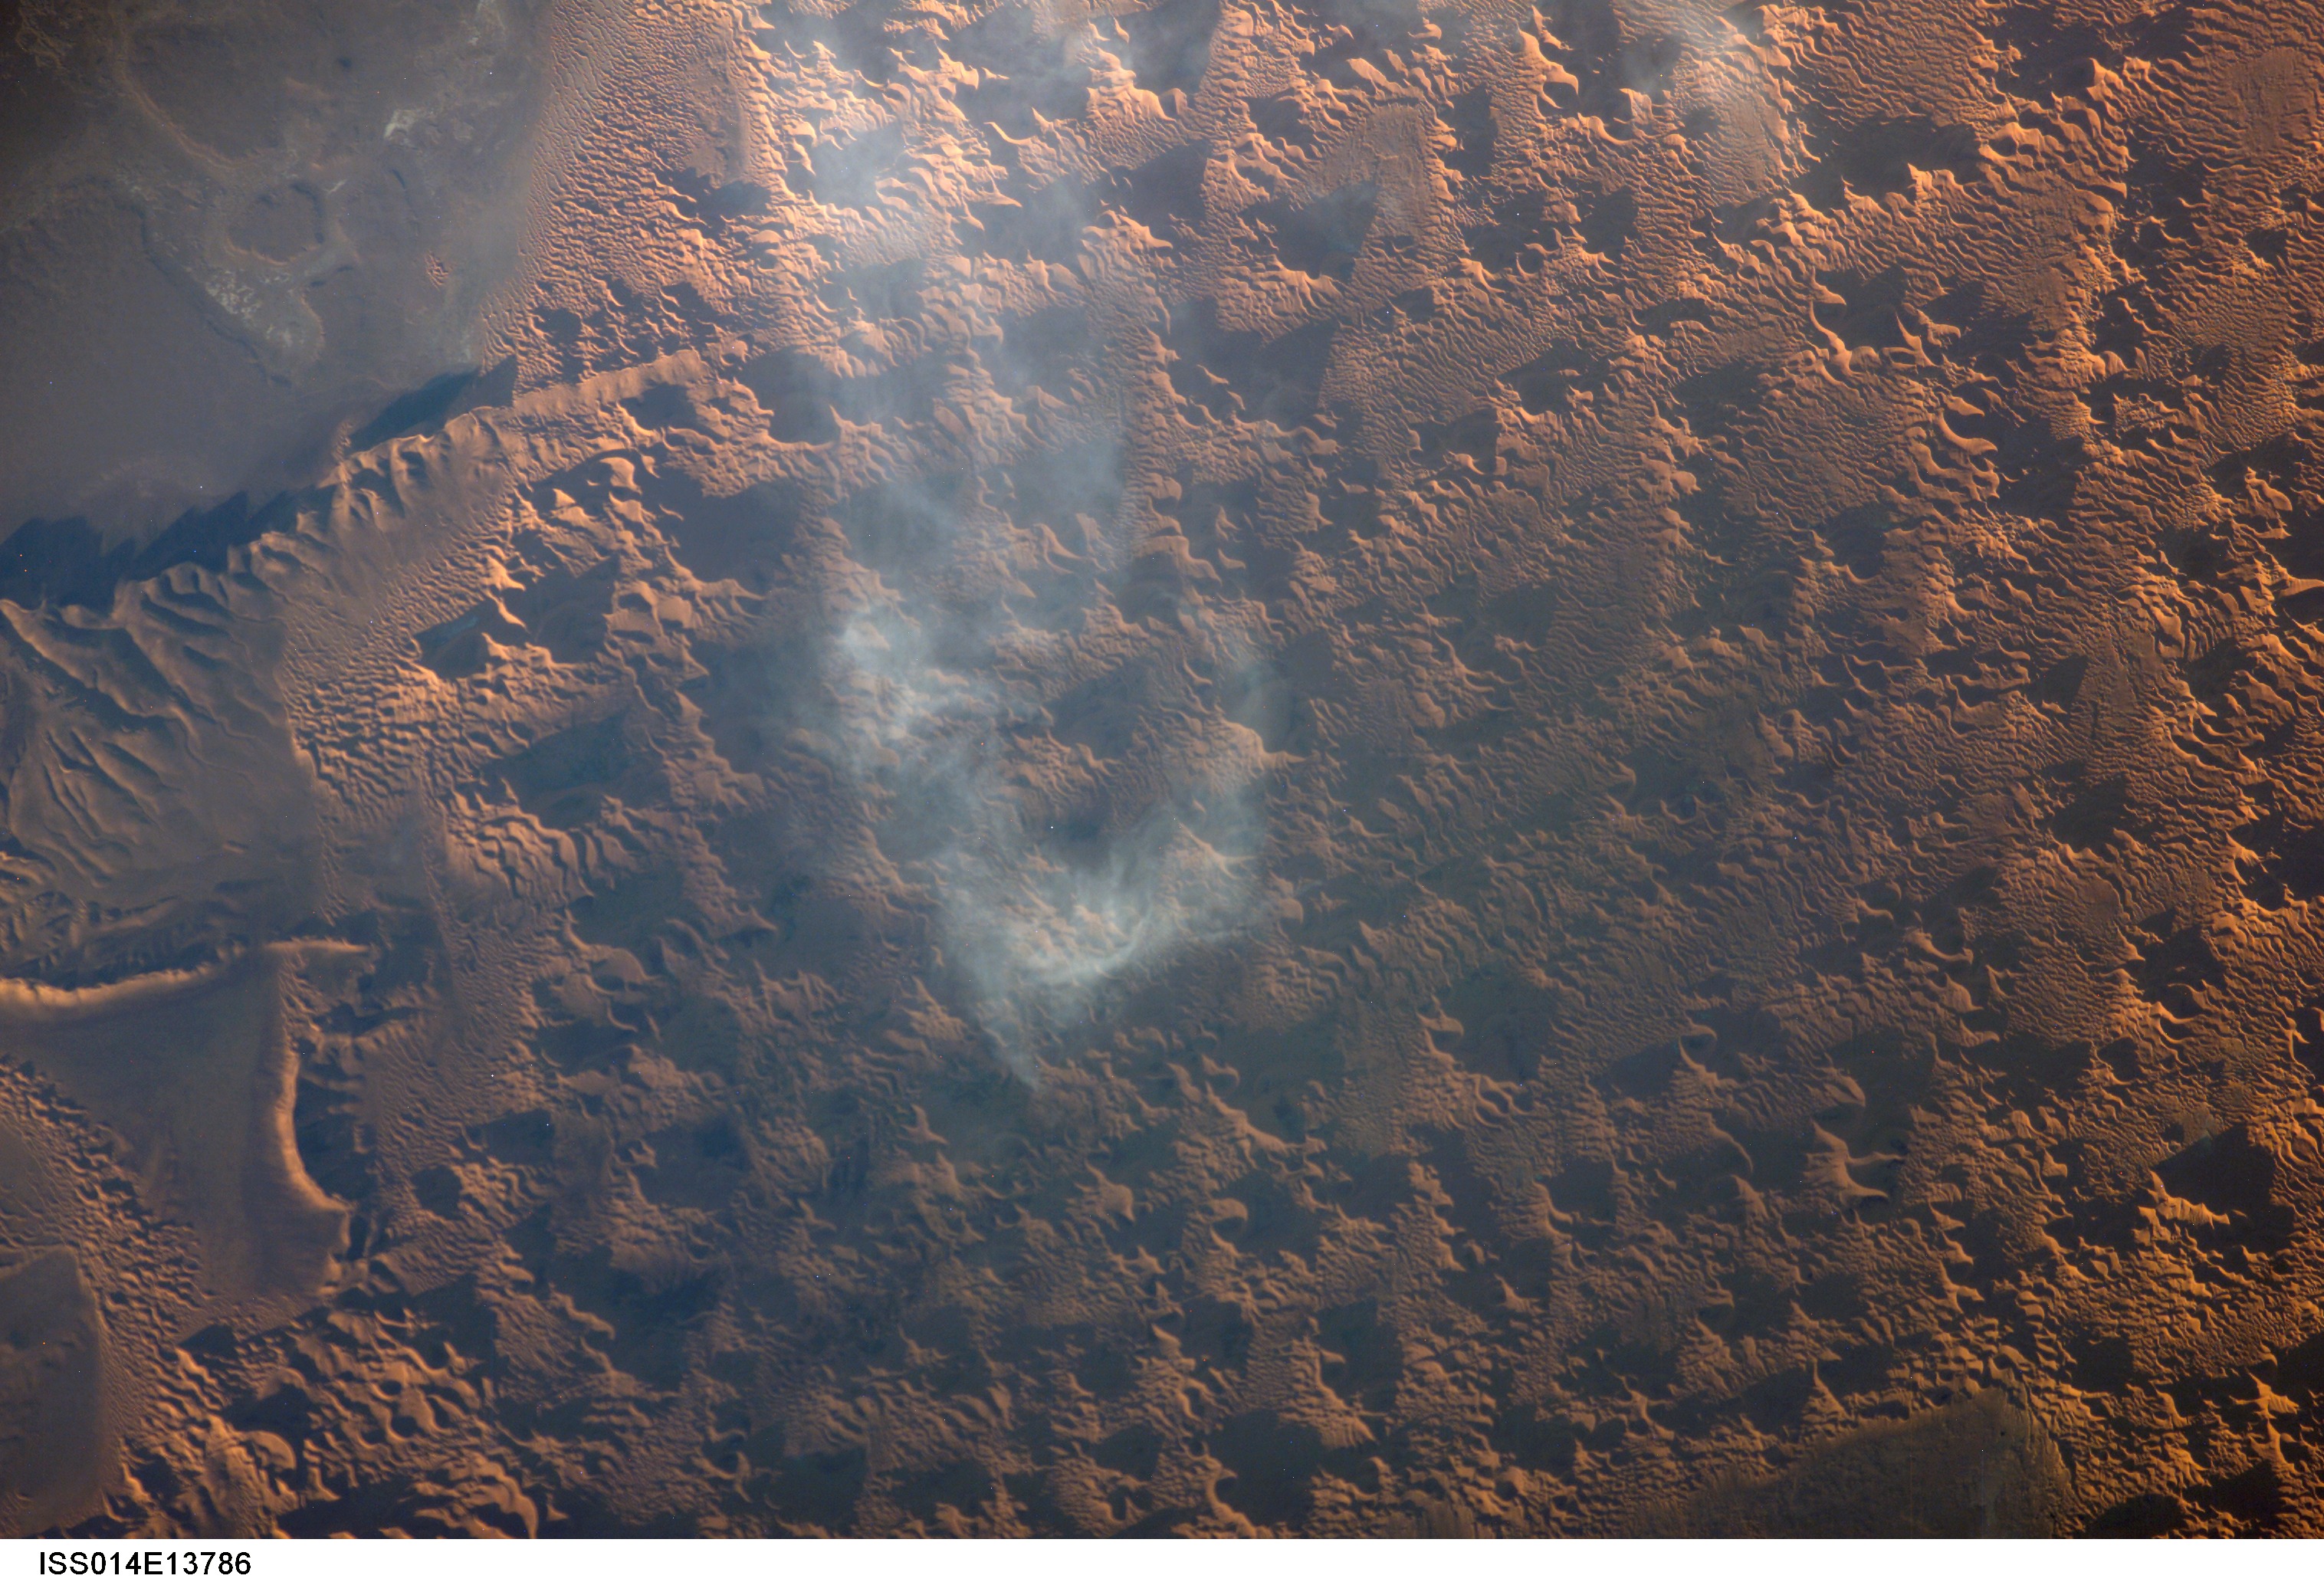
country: ALGERIA
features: ERG ER RAOUI
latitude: 29.6
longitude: -3.3
